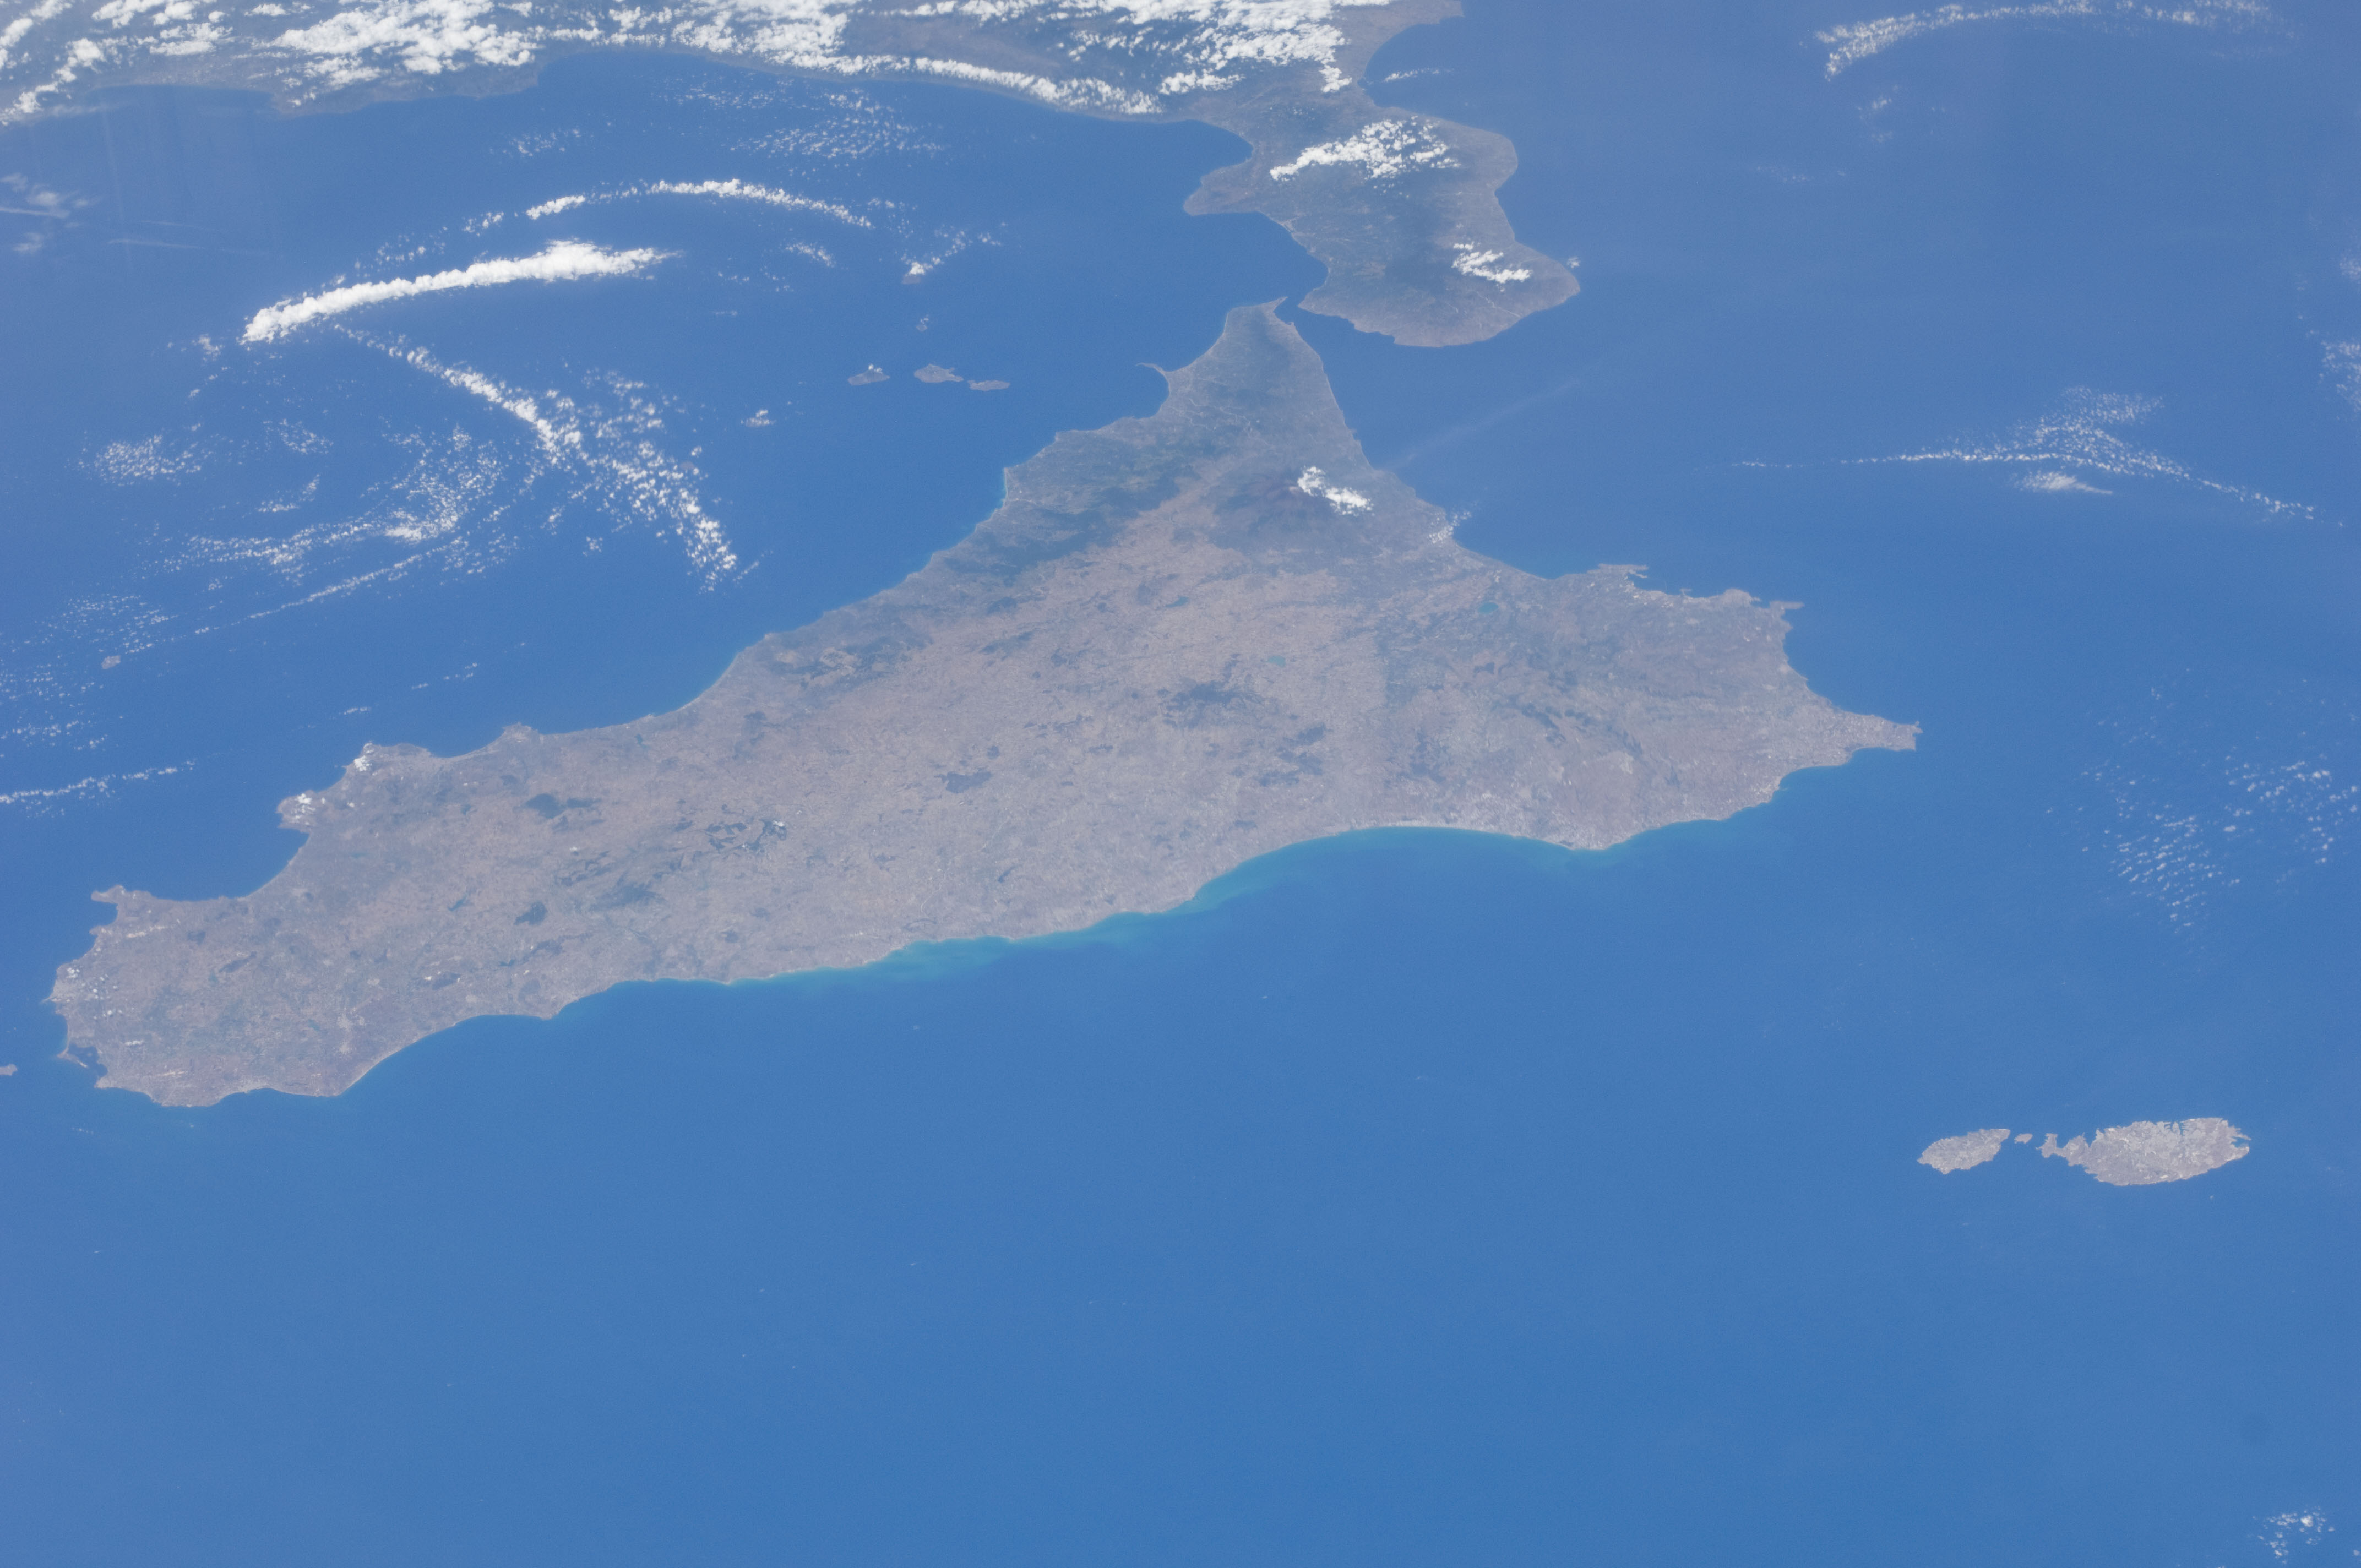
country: SICILY
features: MEDITERRANEAN S., TYRREHENIAN S., MALTA, SW. ITALY, STR. OF MESSINA
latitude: 37.0
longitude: 14.0
